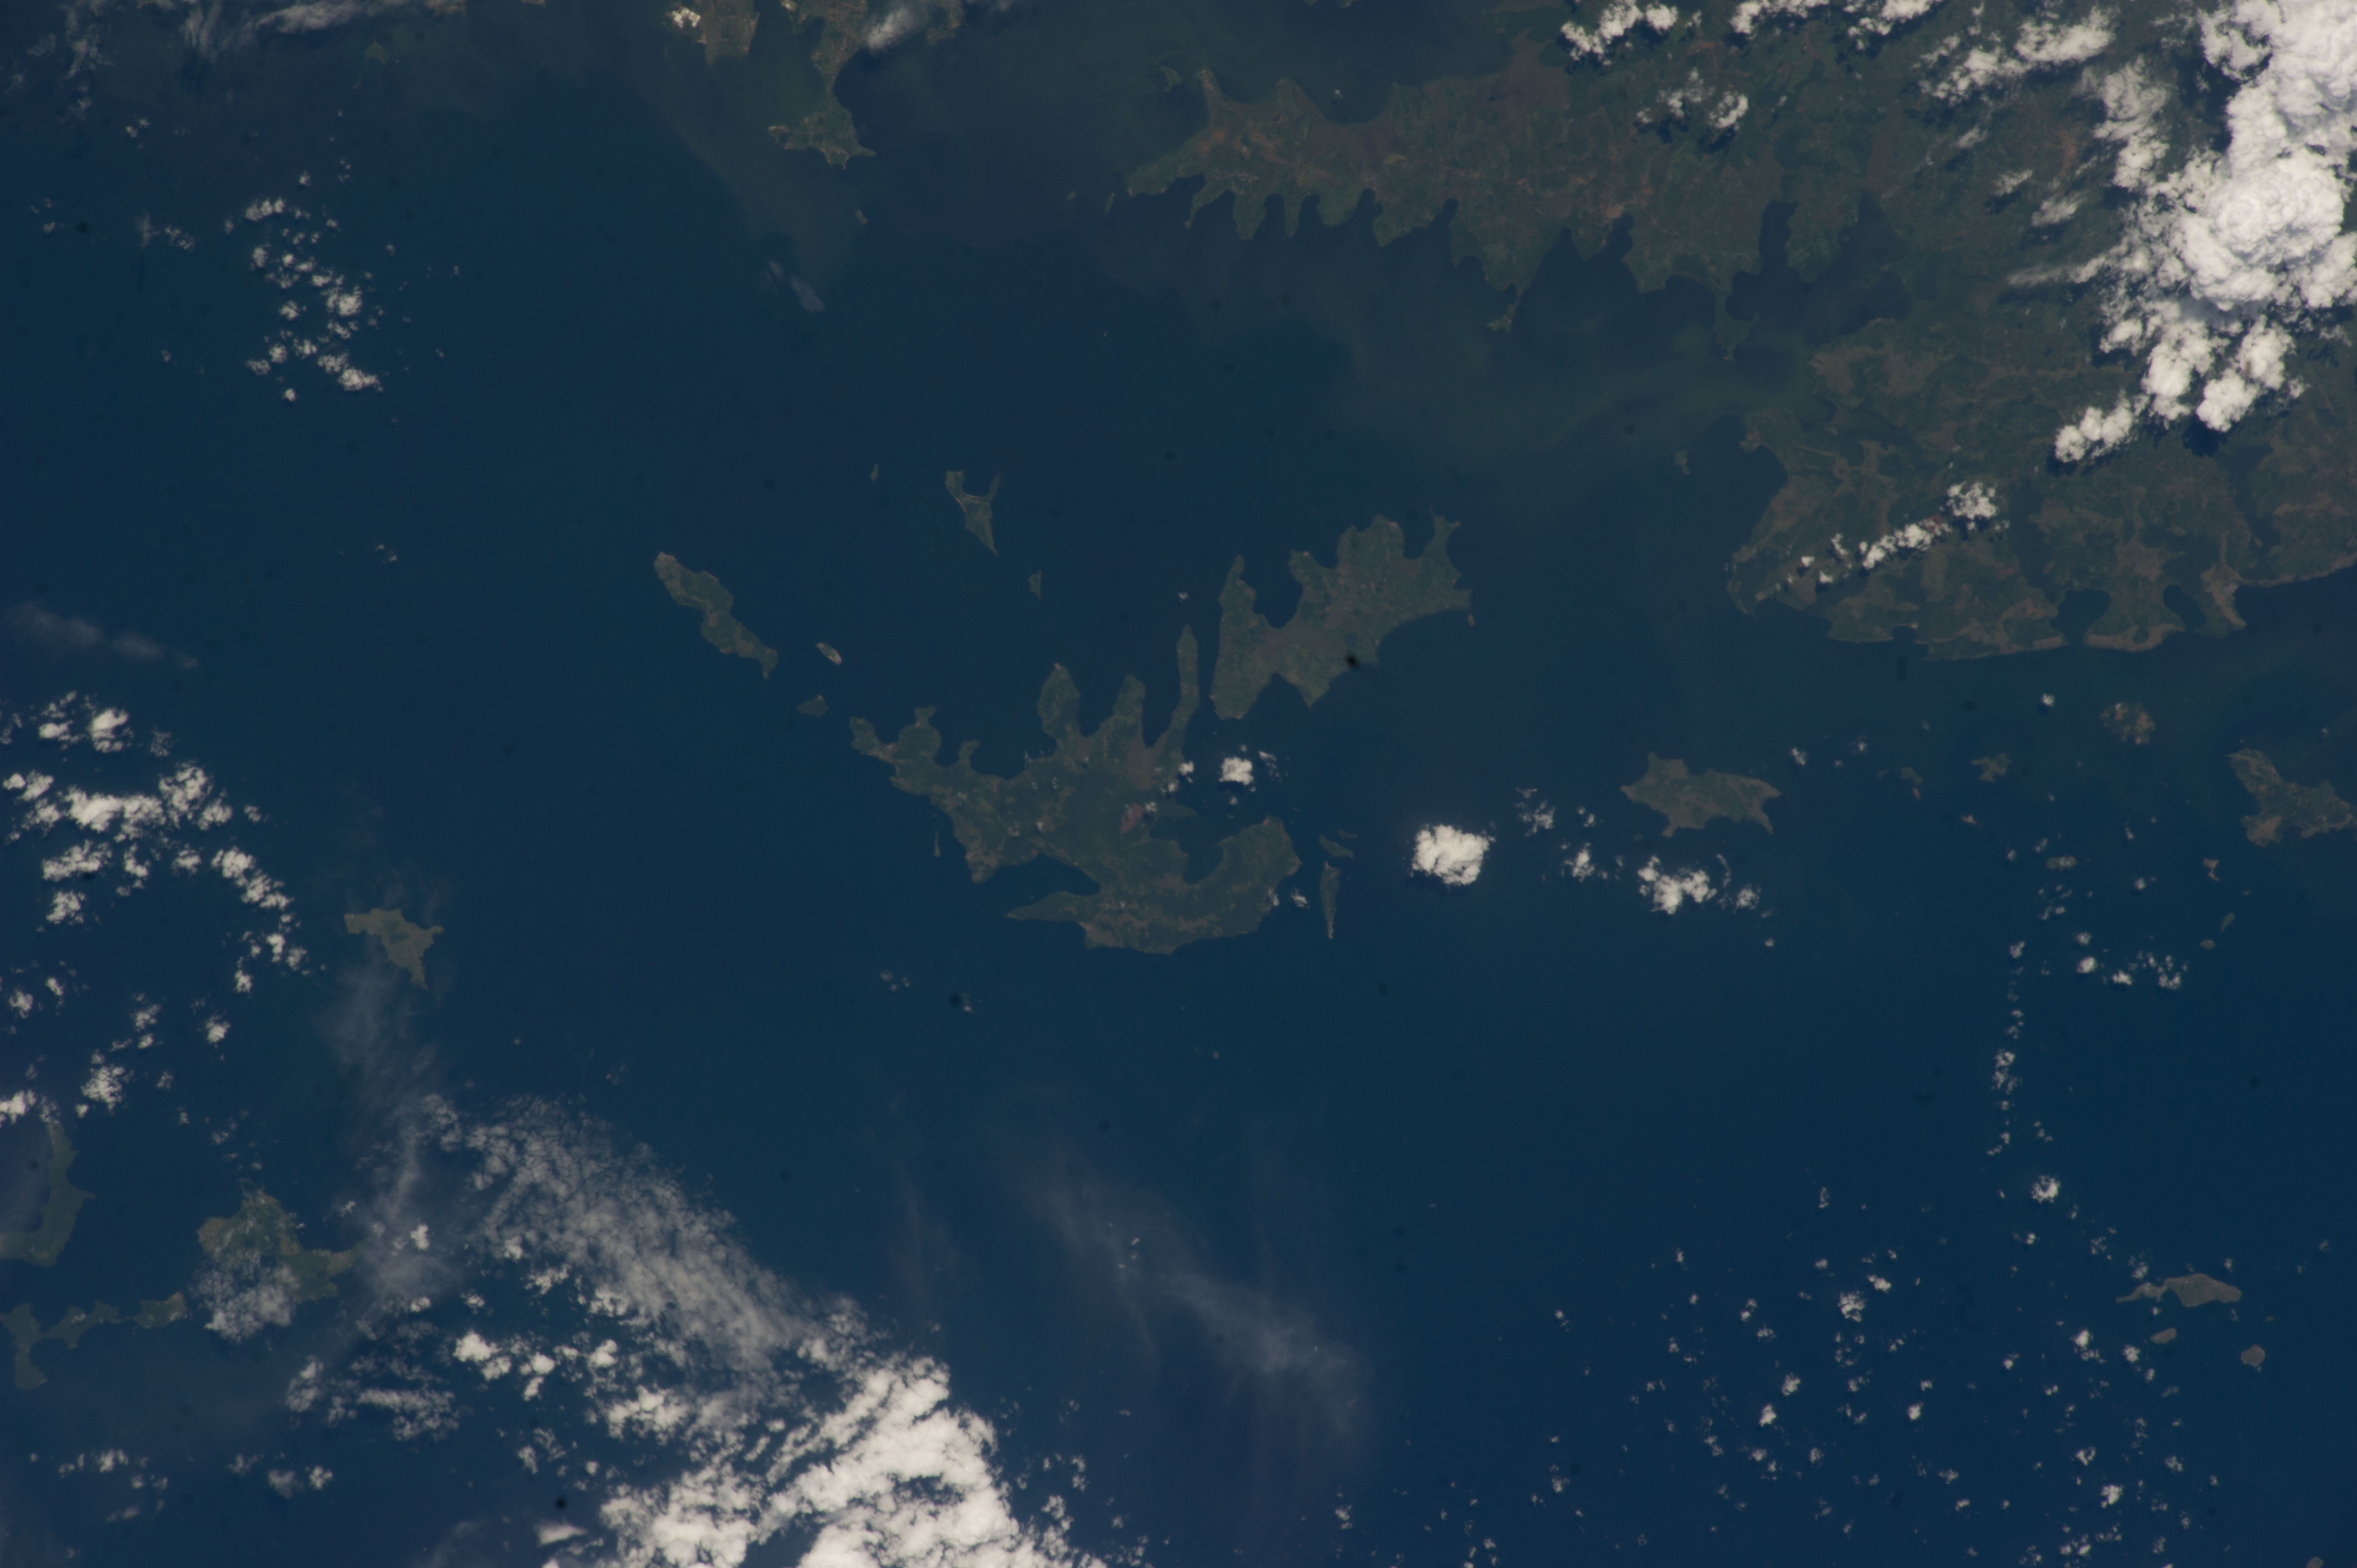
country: UGANDA
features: NORTHERN LAKE VICTORIA, KOME ISLAND, ISLANDS, BAYS, INLETS, FOREST
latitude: -0.1
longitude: 32.8
